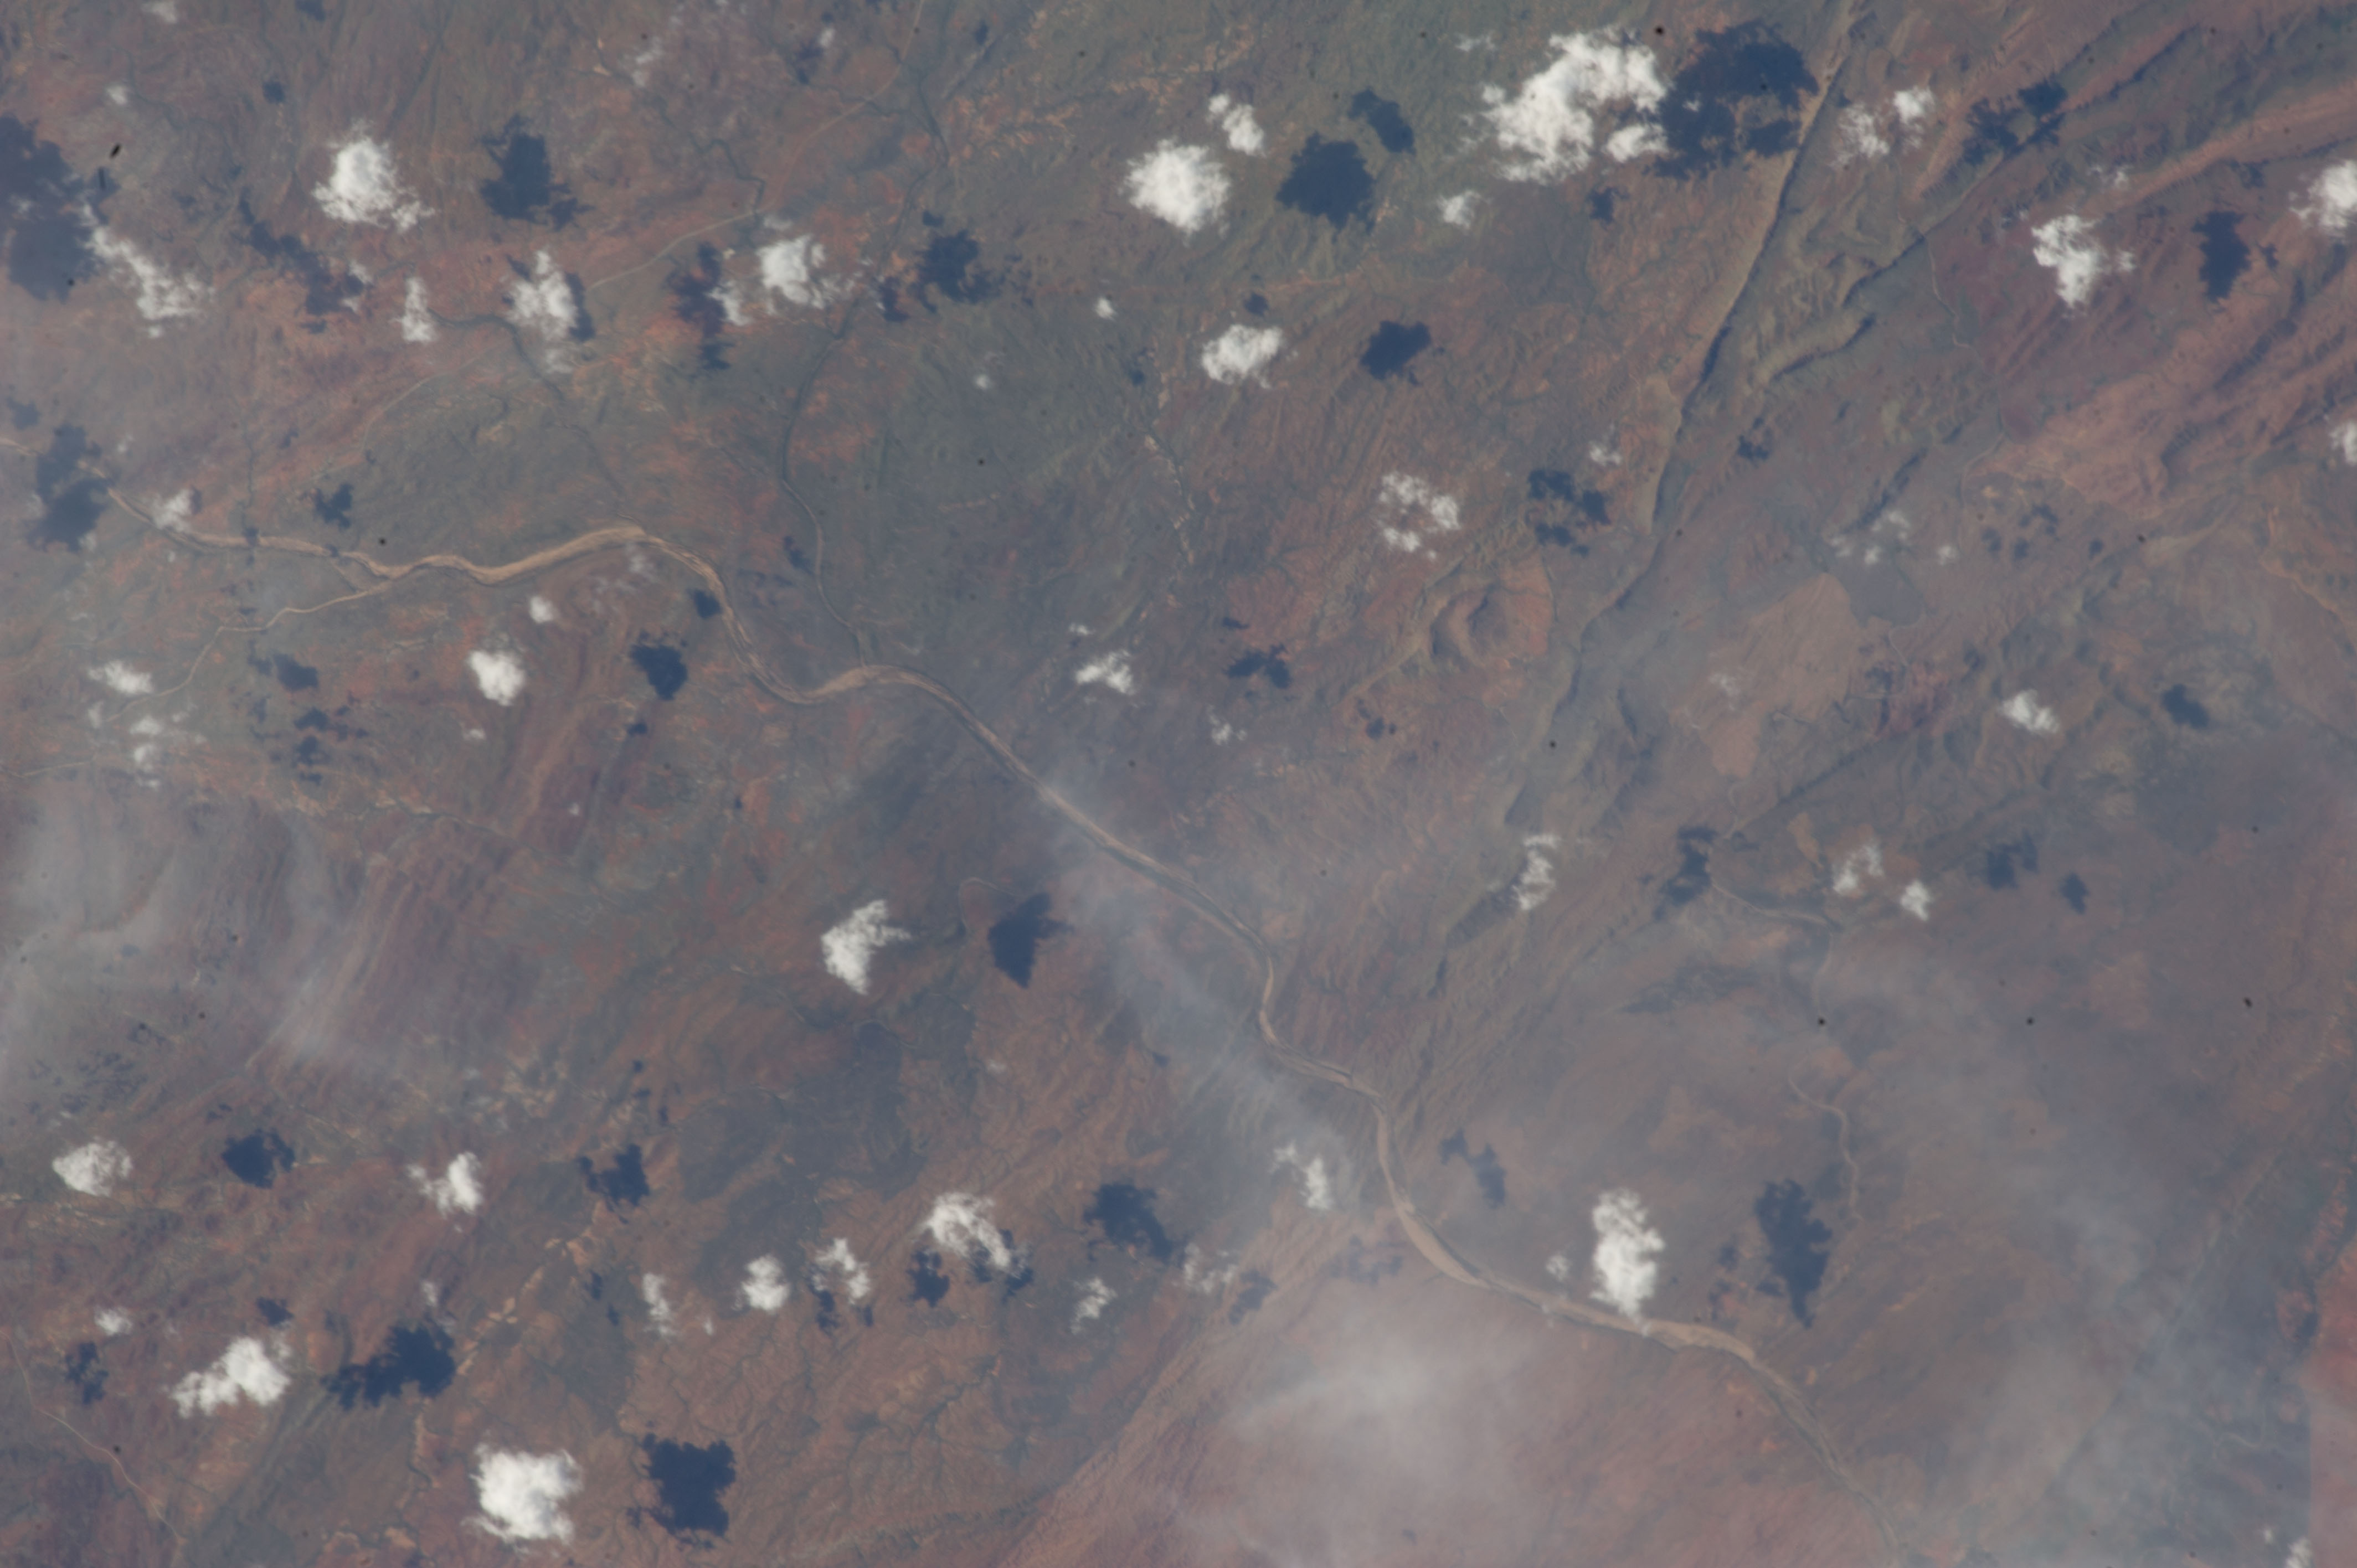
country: AUSTRALIA-WA
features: ORD RIVER, RIDGES, DISSECTED PLATEAU, RAVINES
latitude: -17.5
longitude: 128.0
